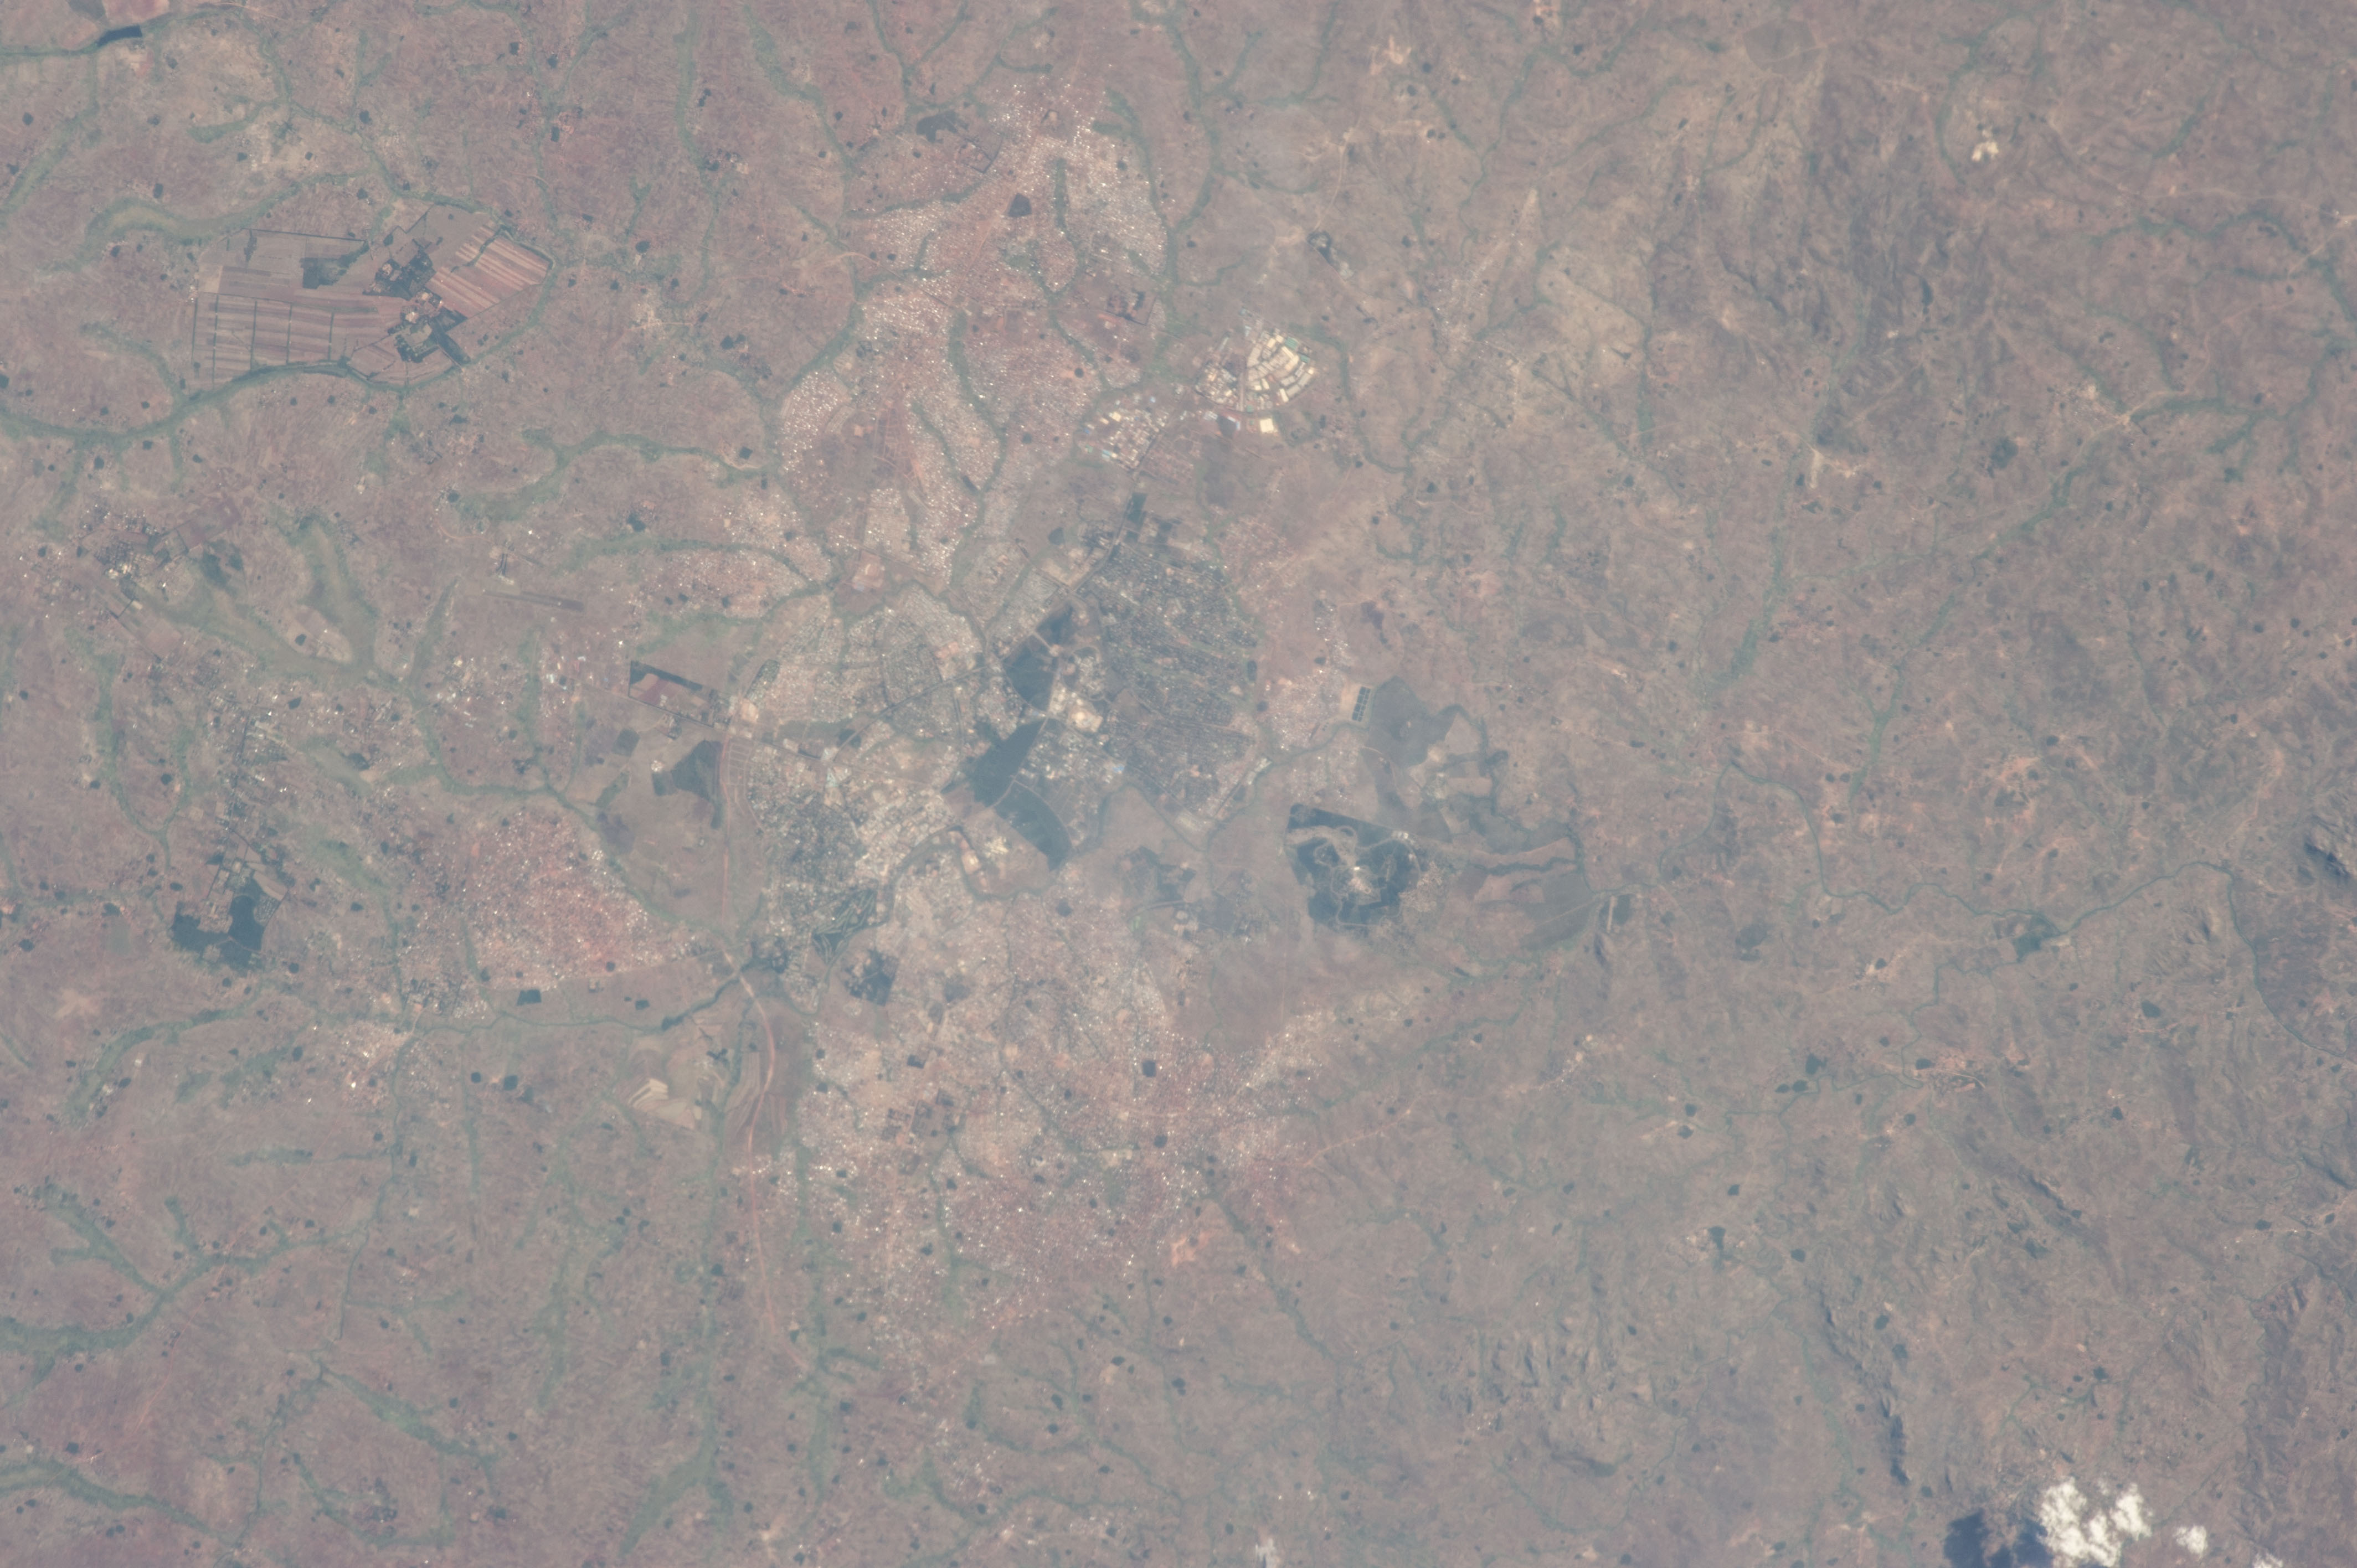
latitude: -14.0
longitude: 33.8
